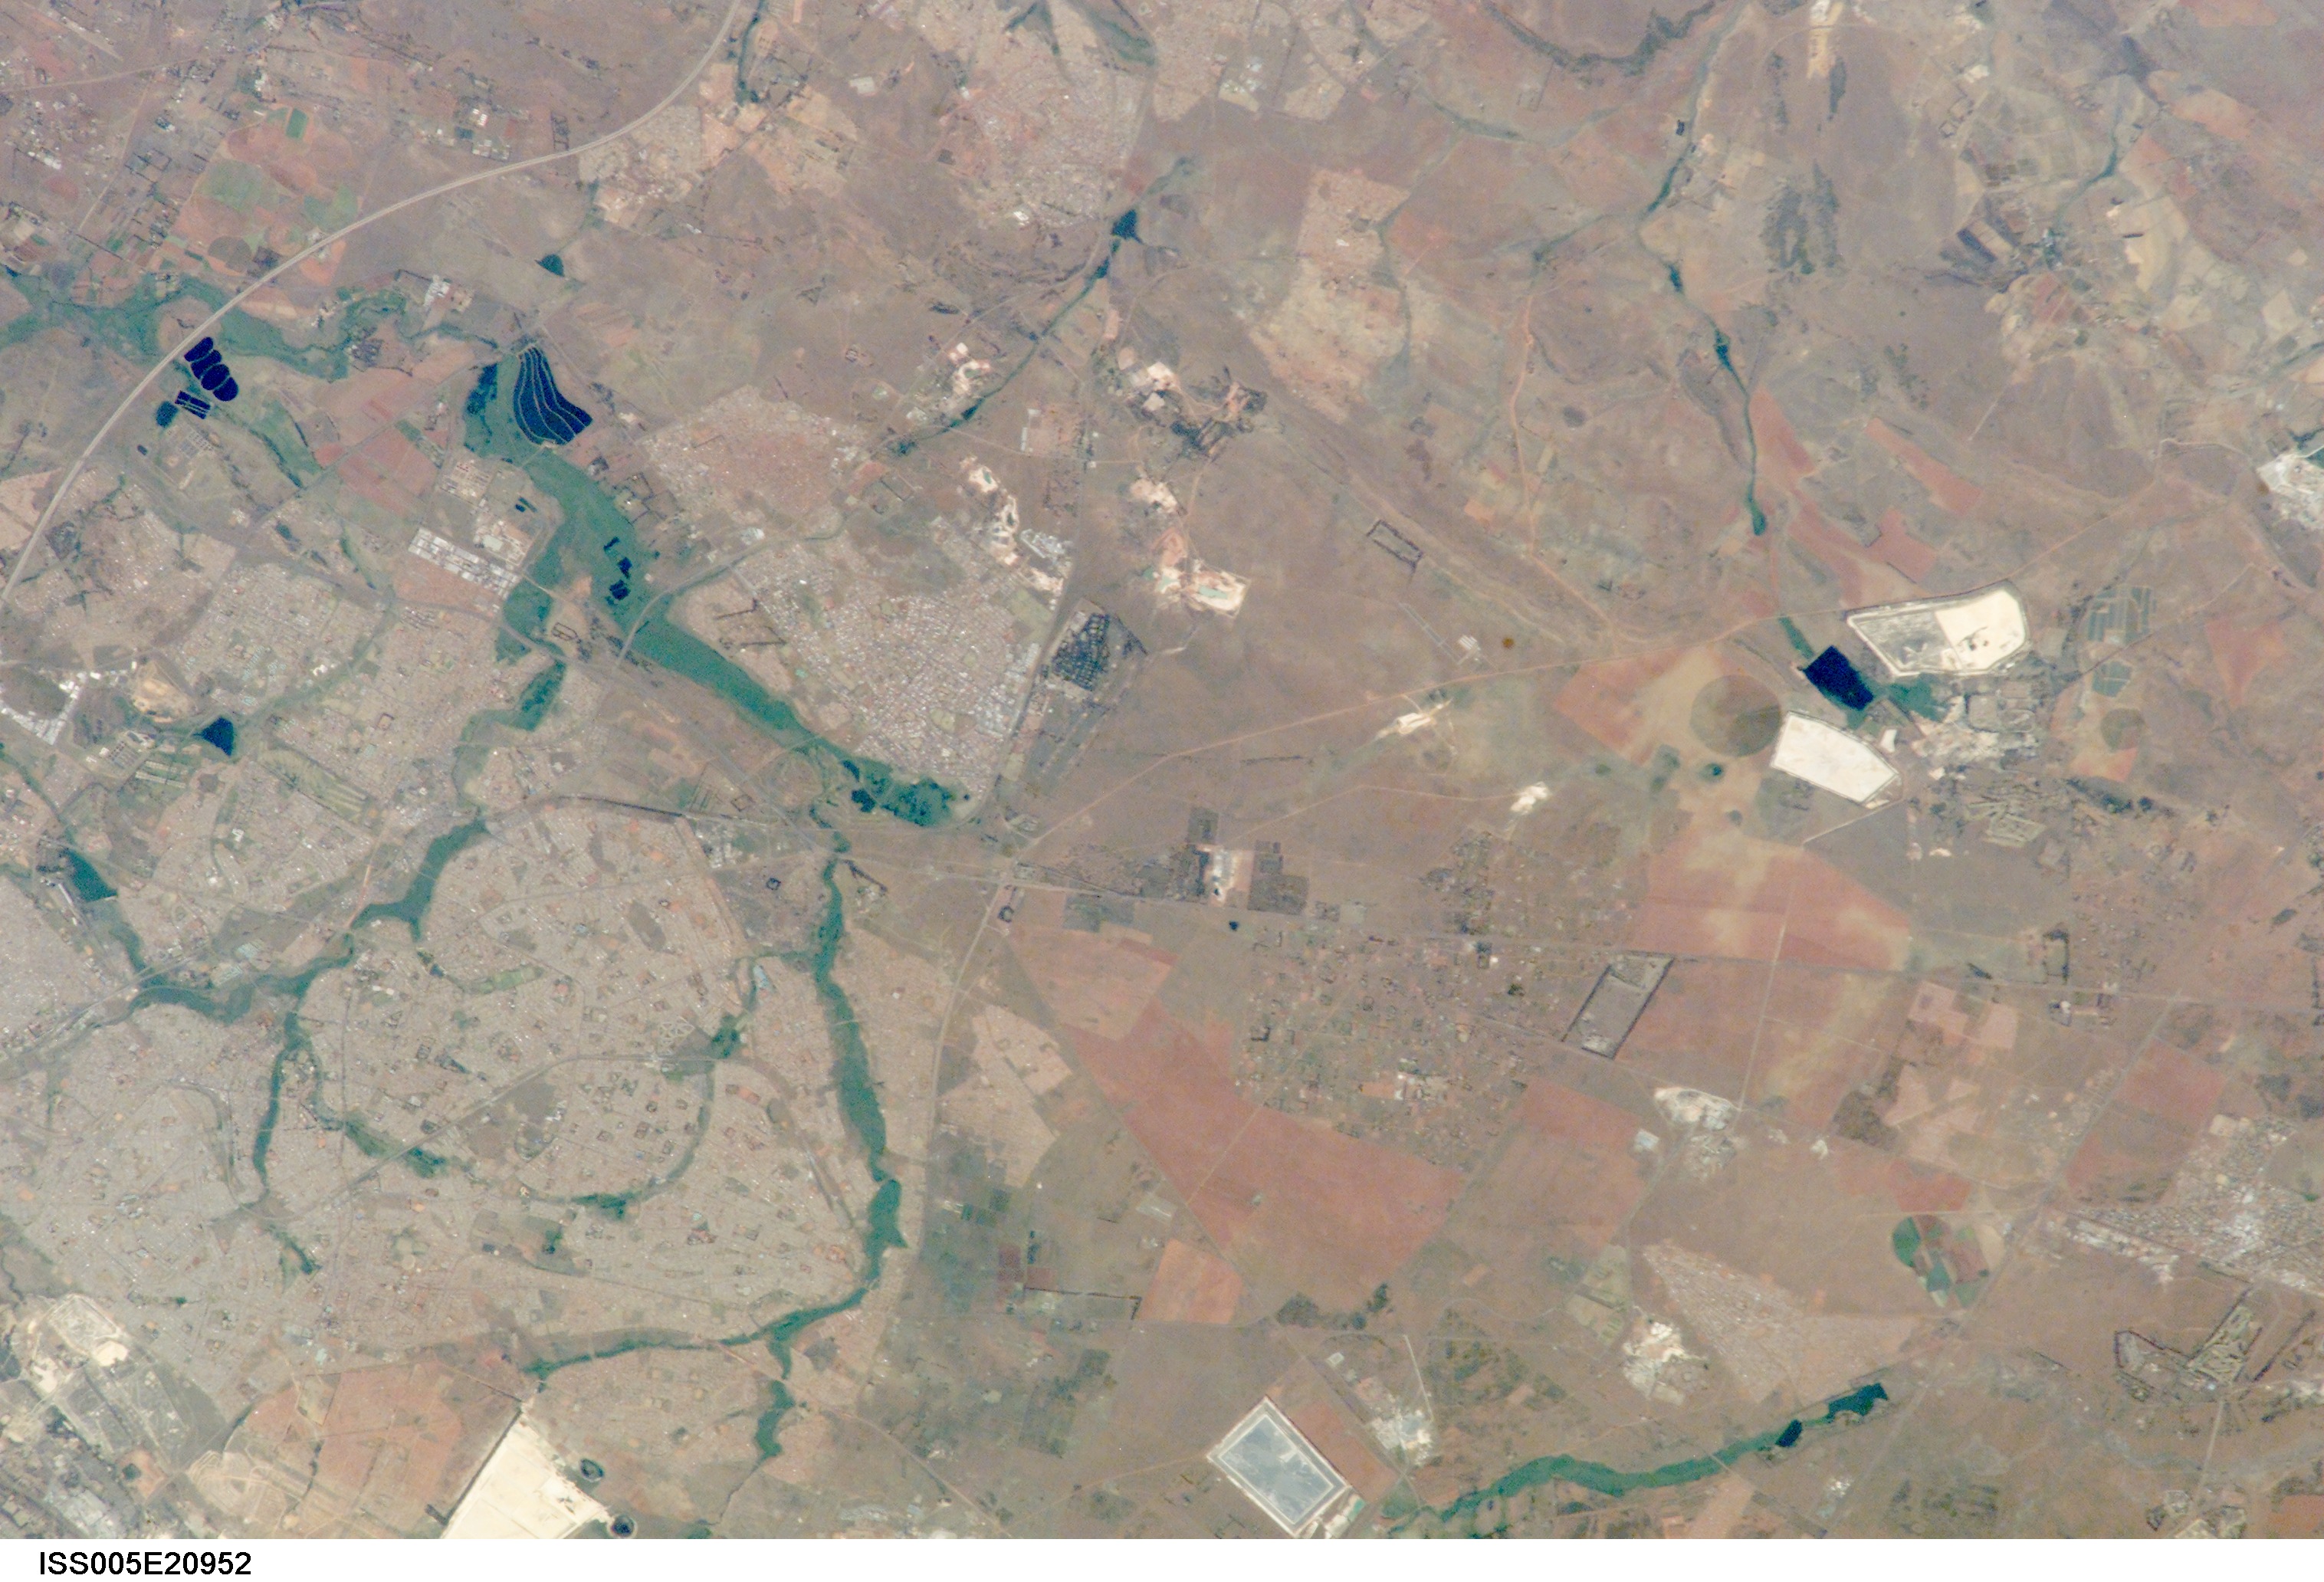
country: REPUBLIC SOUTH AFRICA
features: JOHANNESBURG AREA, AGR., PANS
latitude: -26.3
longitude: 27.9
